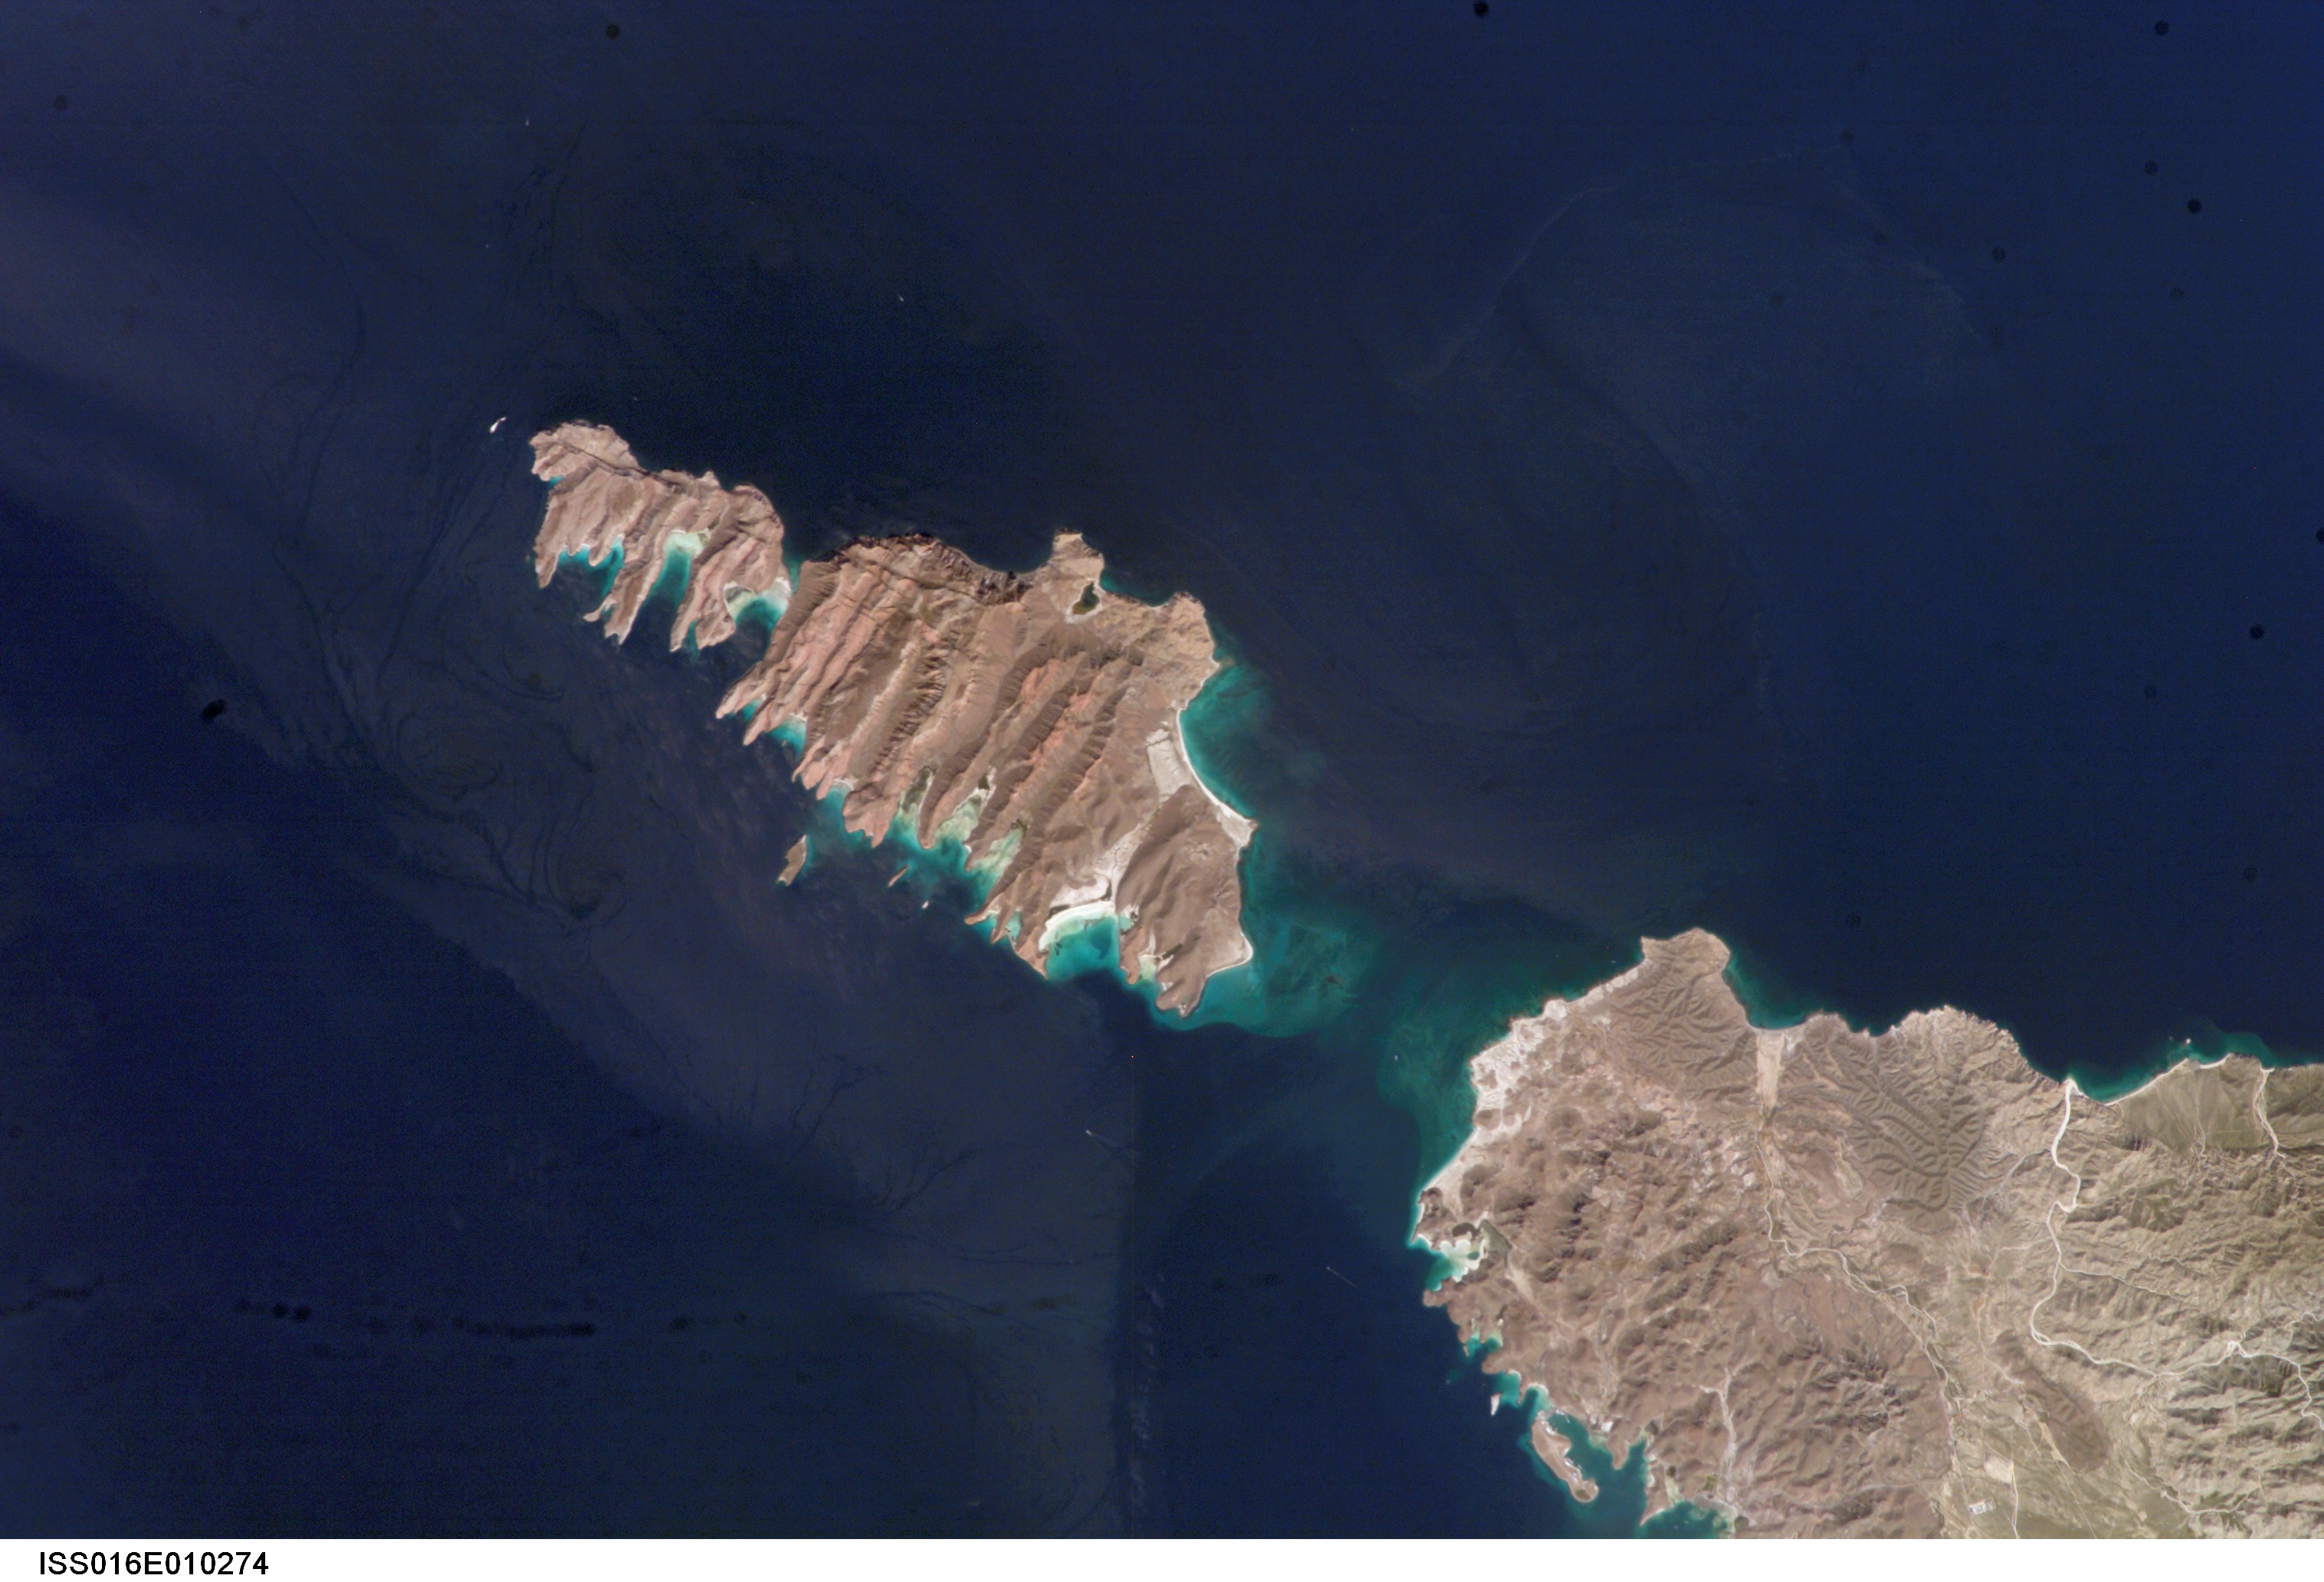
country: MEXICO
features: ESPIRITU SANTO I., PARTIDA I.
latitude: 24.5
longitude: -110.5
